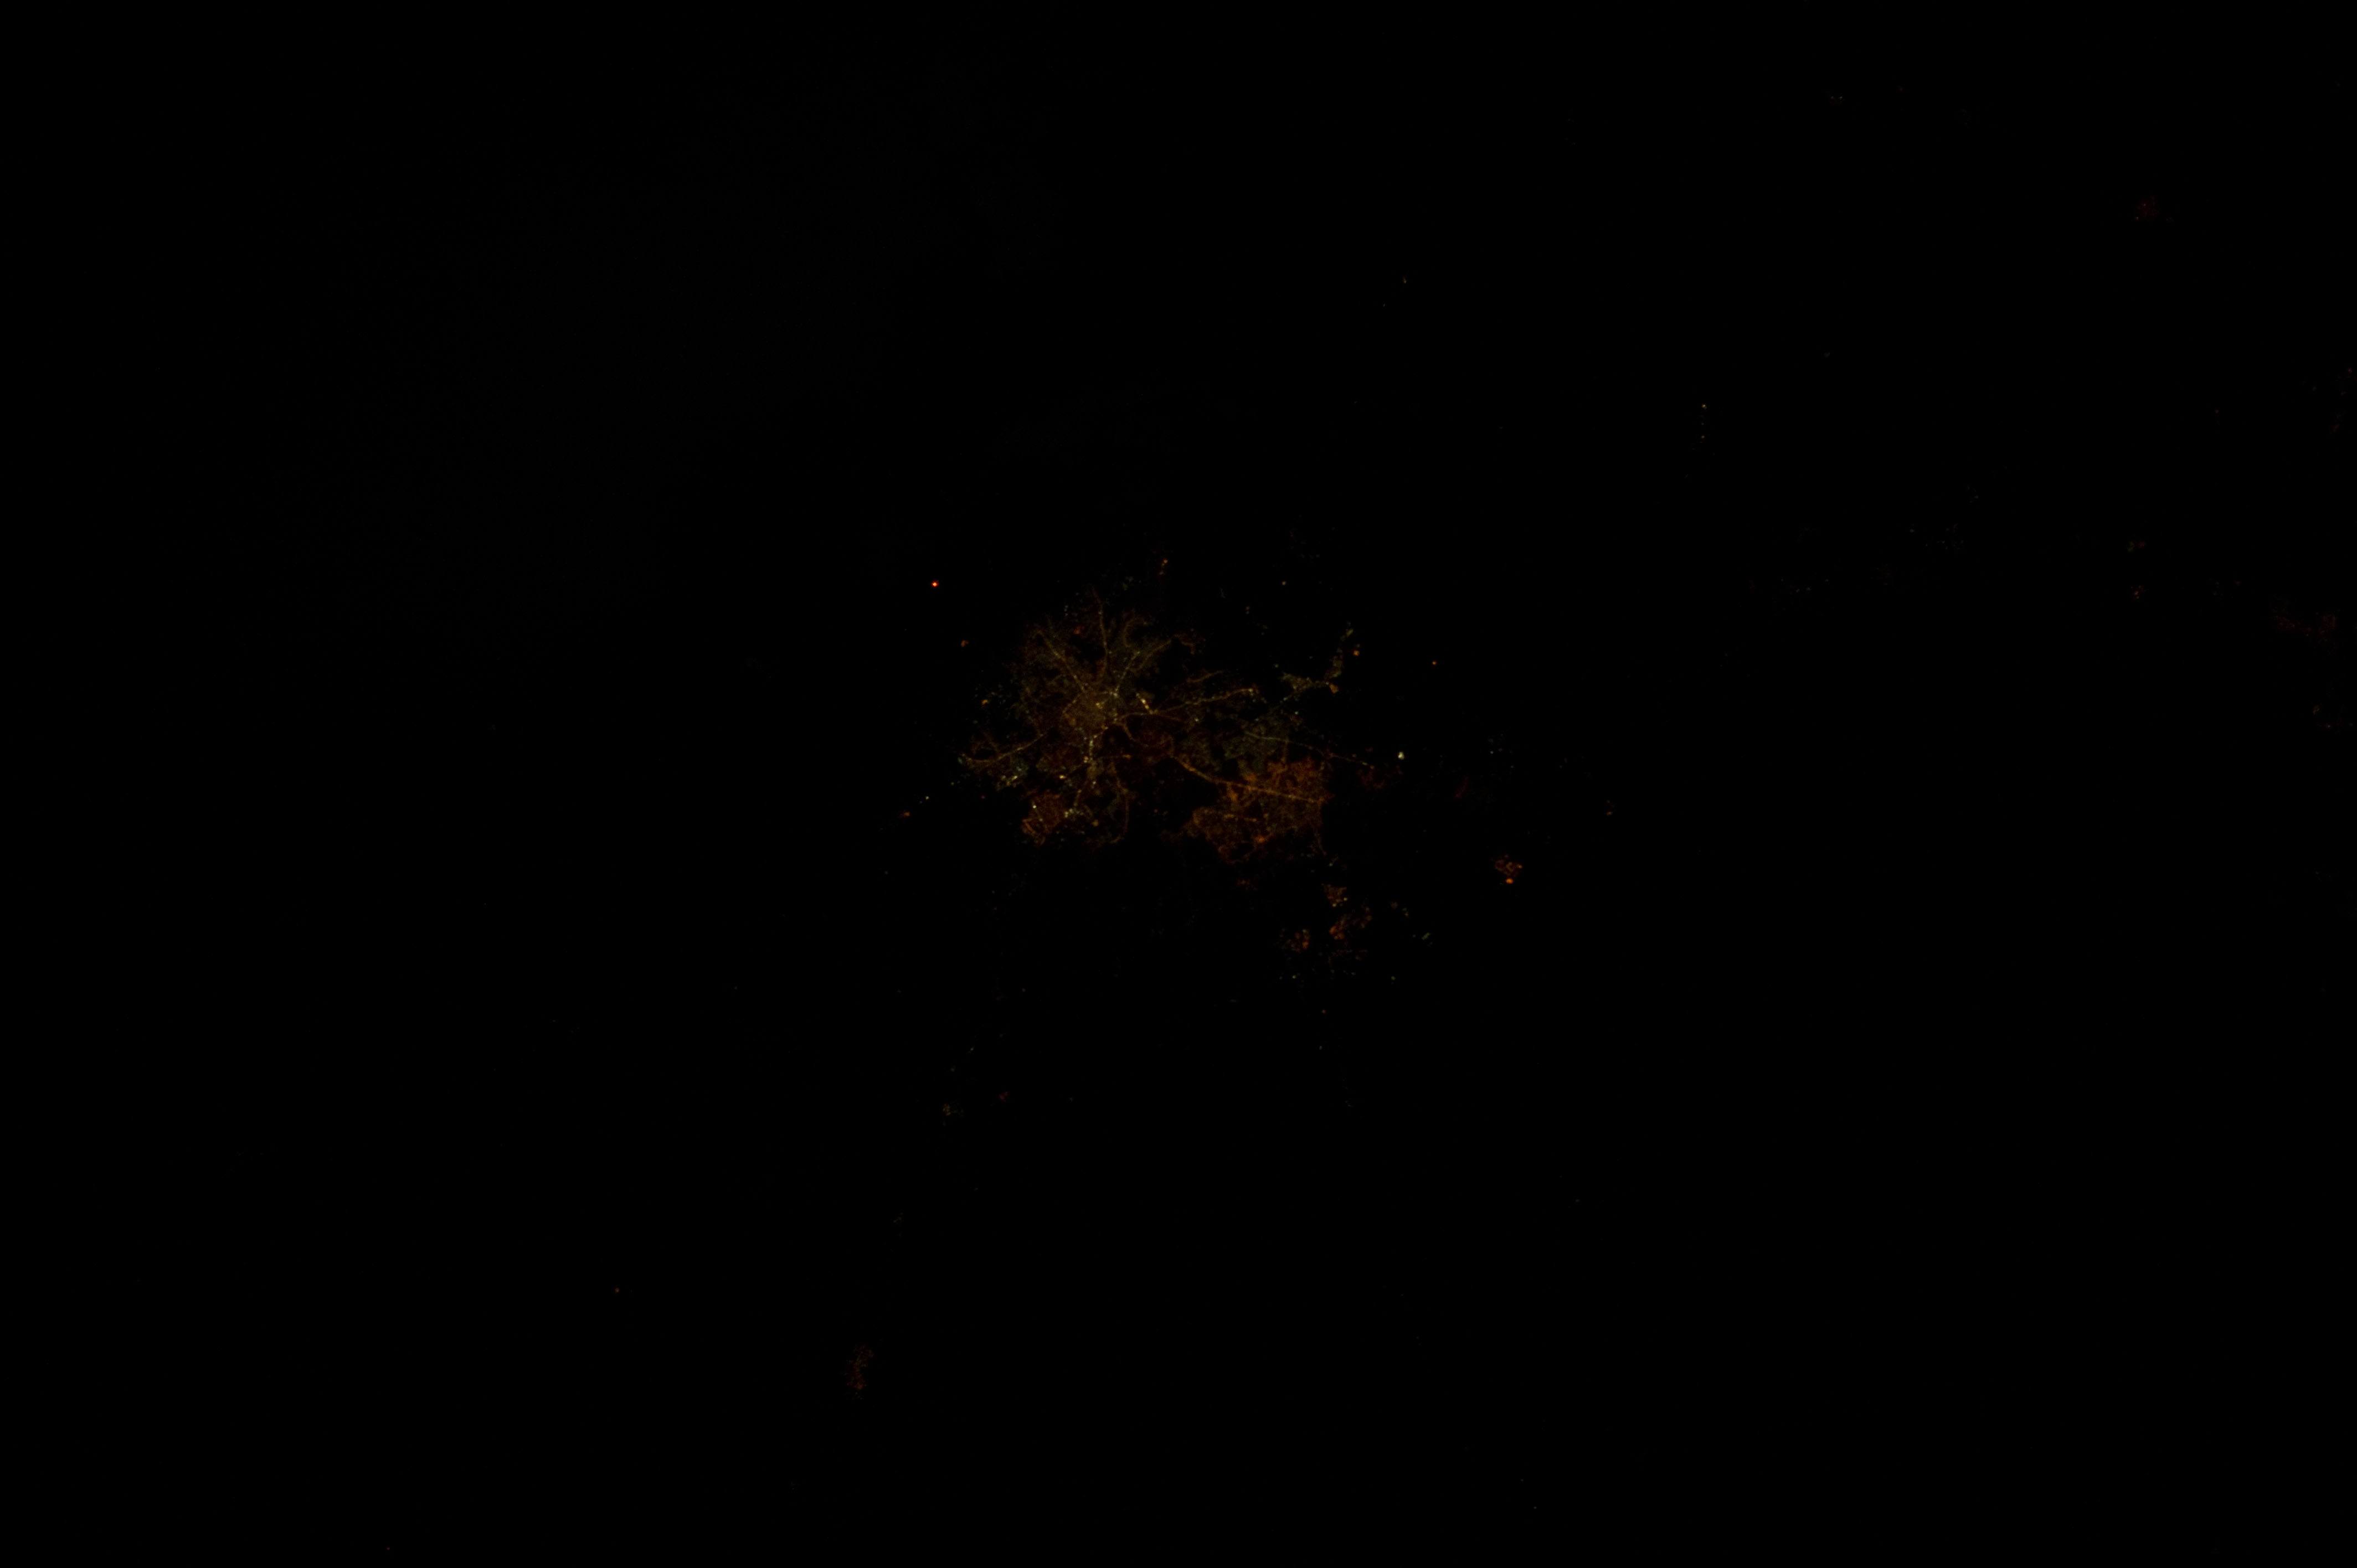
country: INDIA
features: PIMPRI-PUNE AREA AT NIGHT
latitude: 18.6
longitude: 73.8
